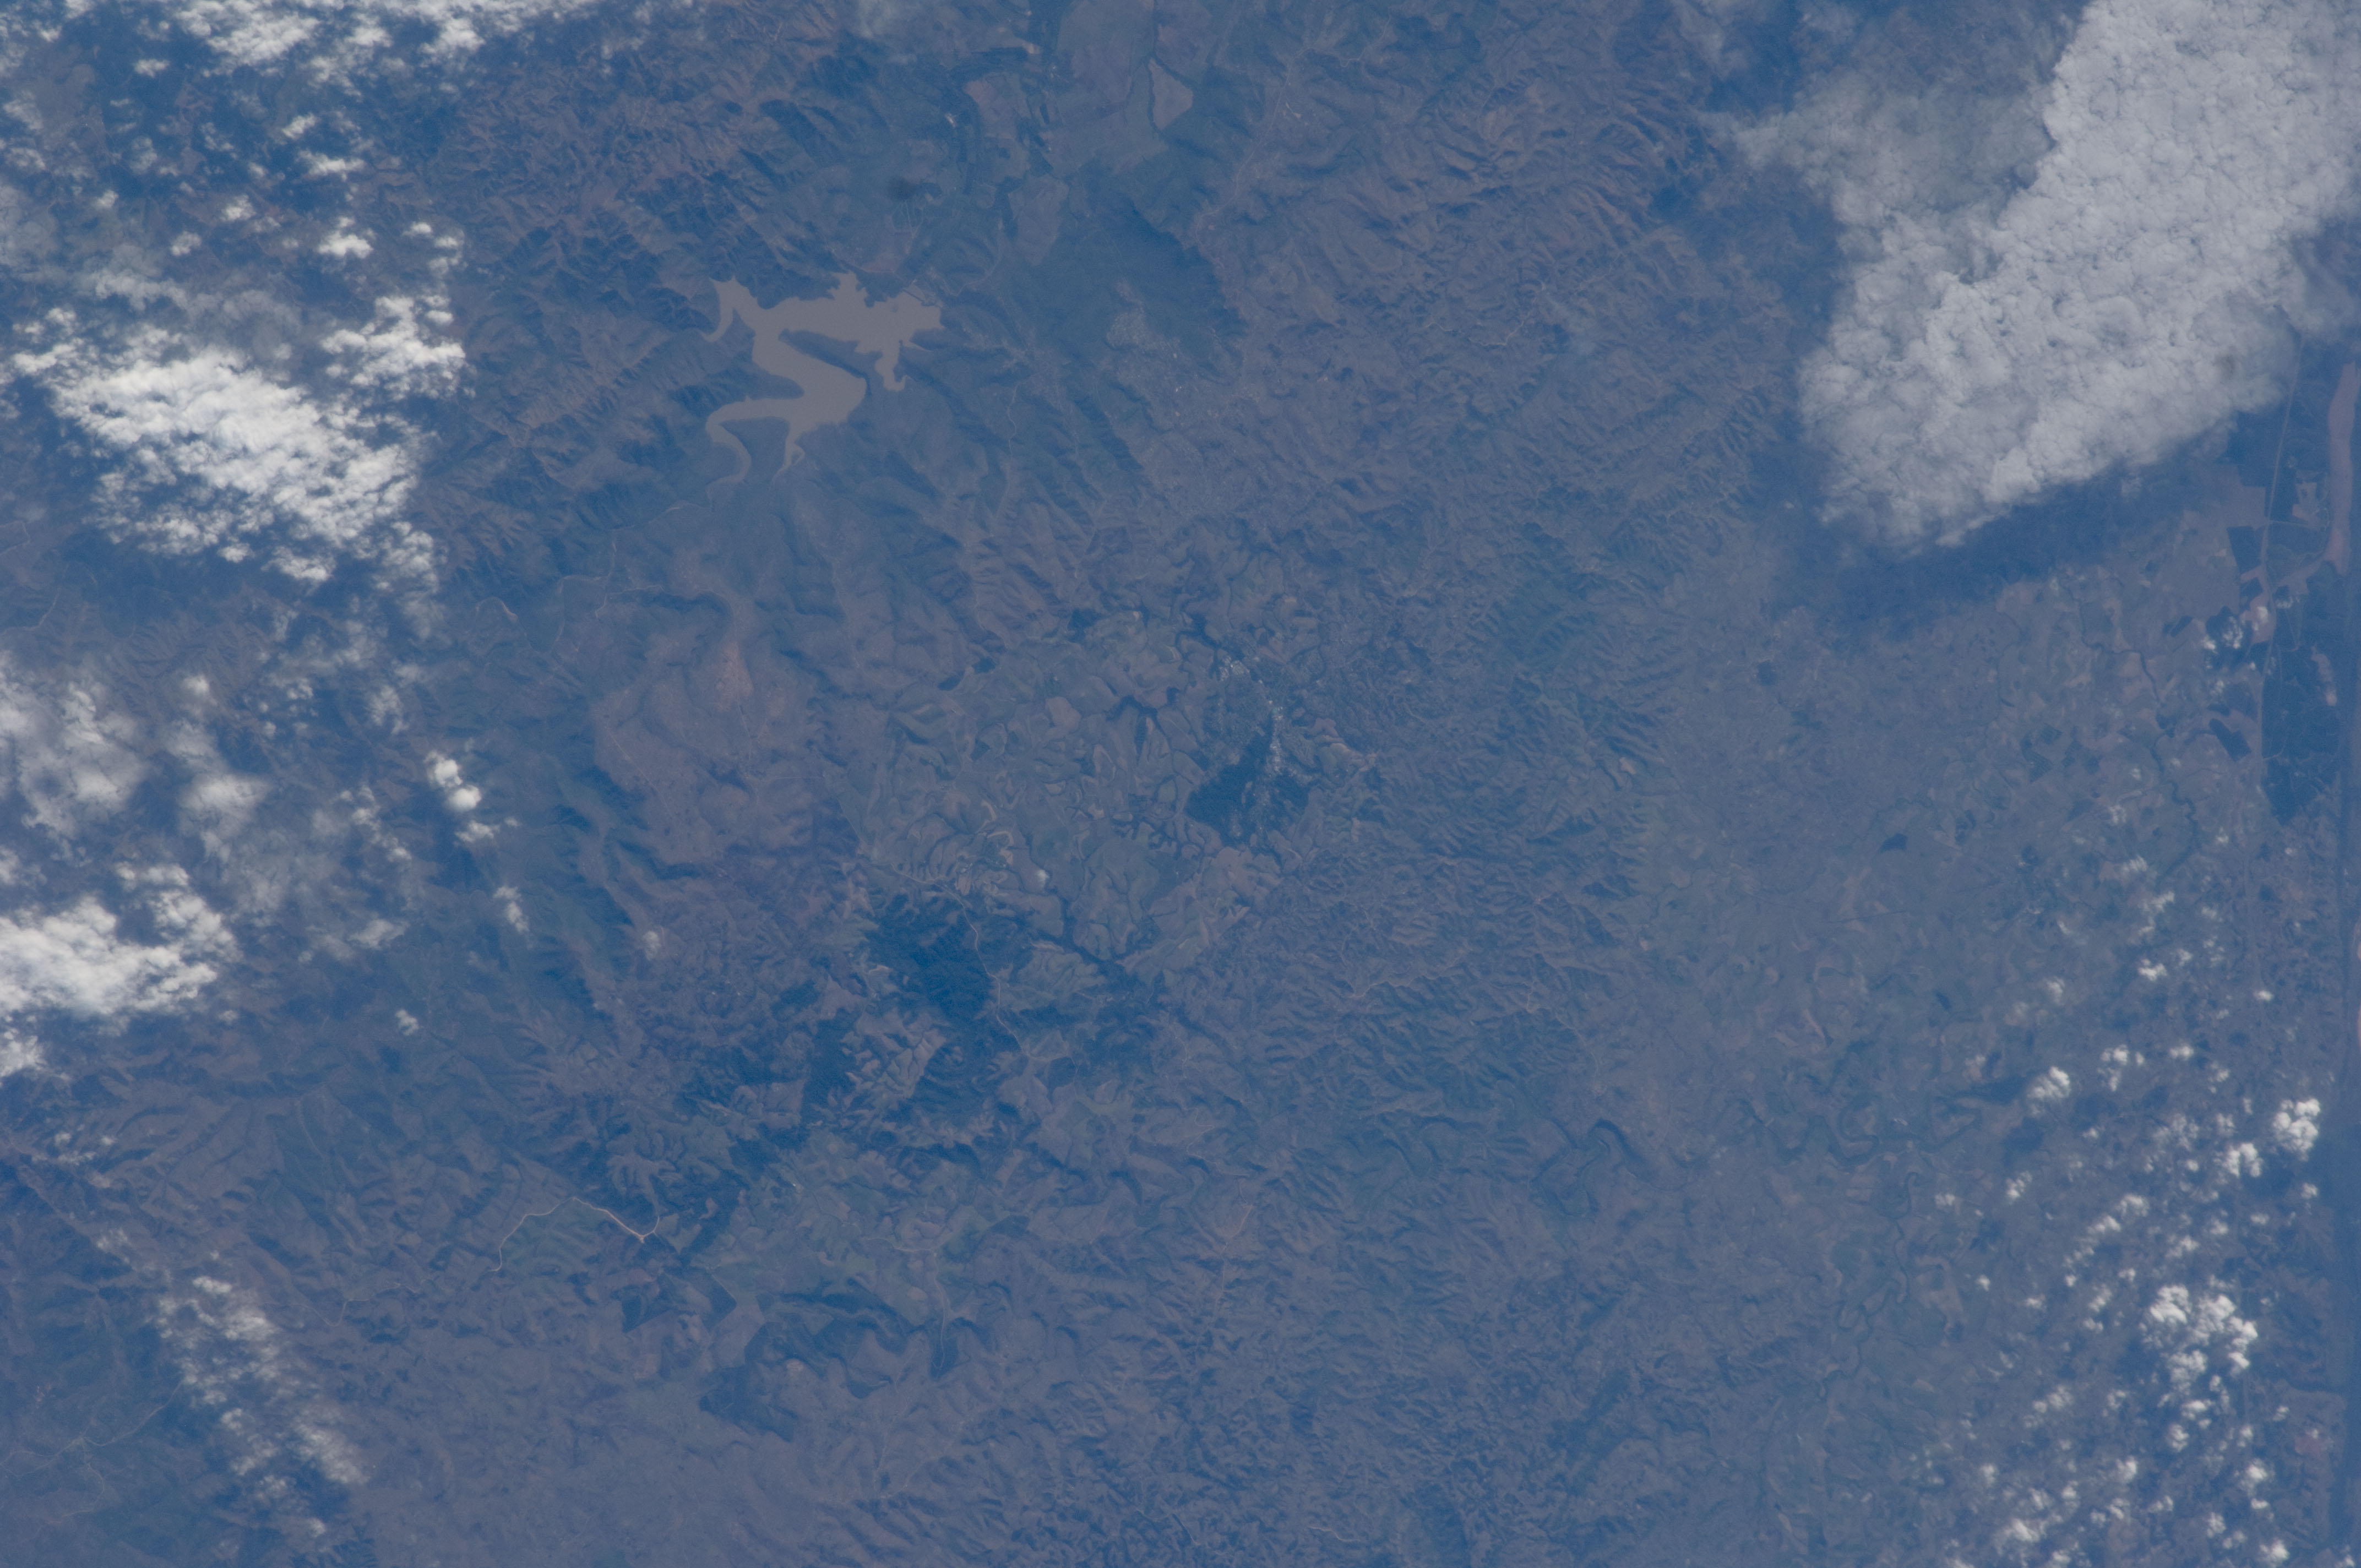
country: REPUBLIC SOUTH AFRICA
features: GOEDERTROU DAM, ESHOWE, AGR., TIMBER
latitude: -28.9
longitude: 31.5
